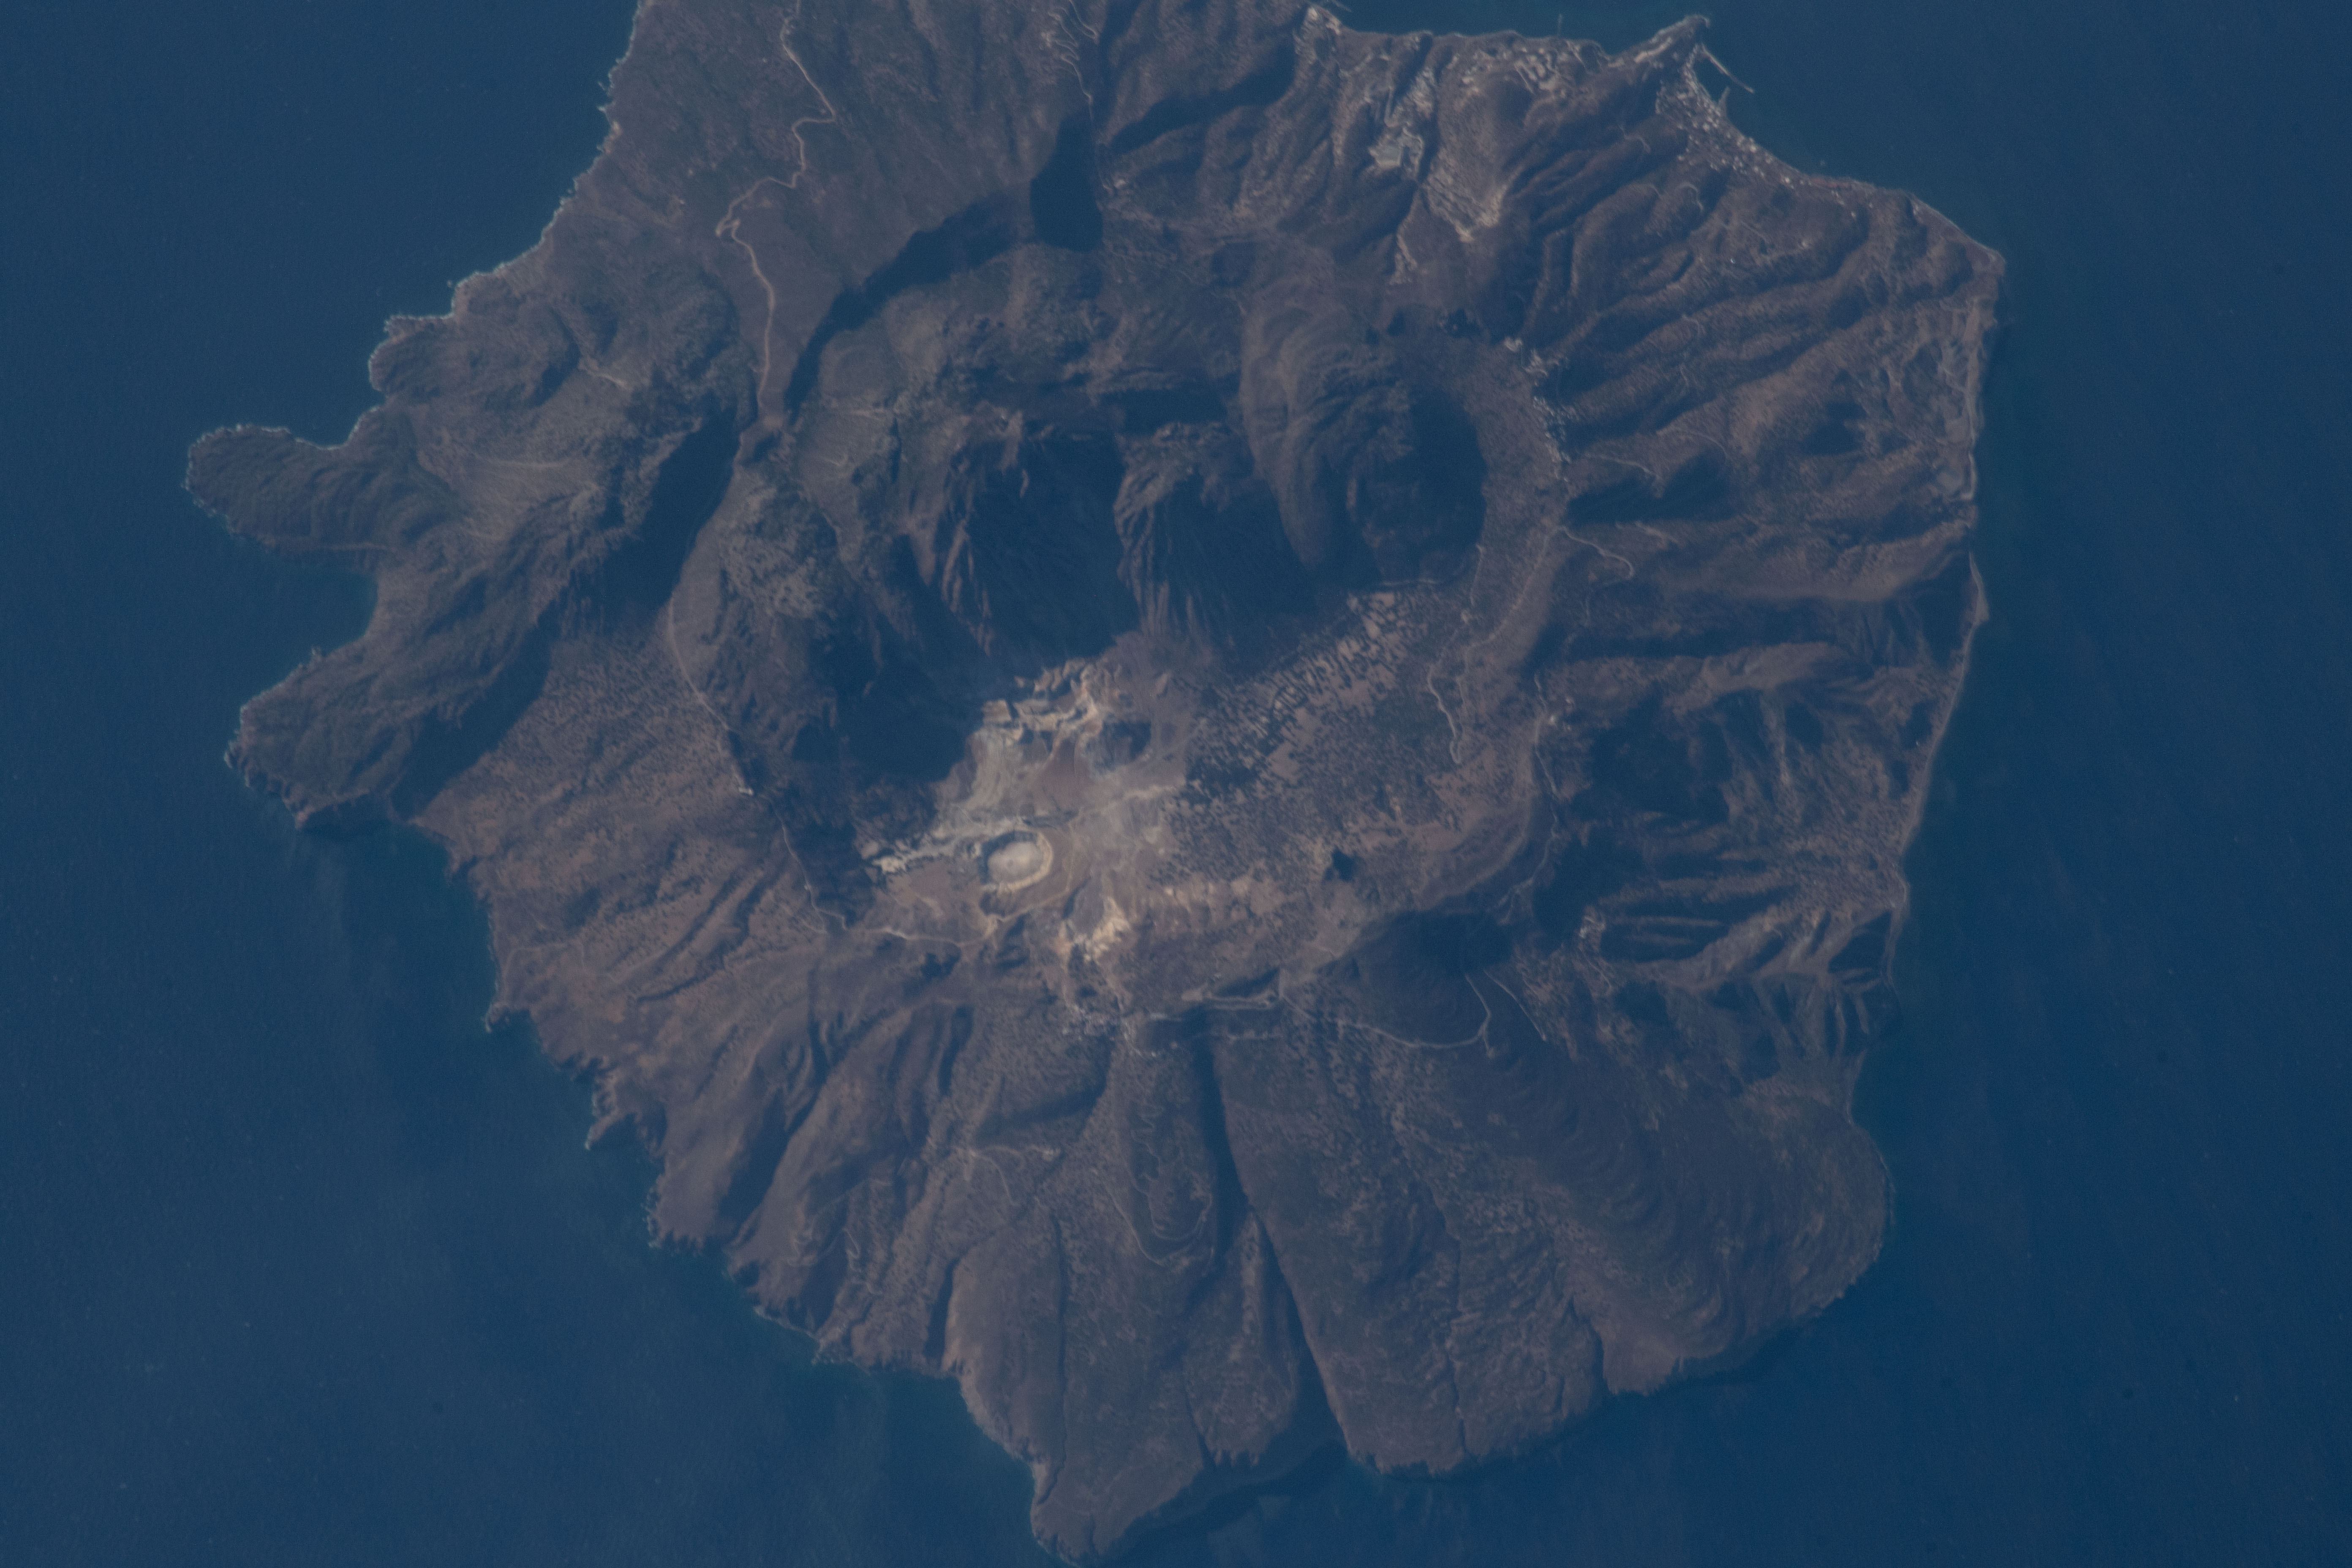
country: GREECE
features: RHODES BASIN, STEFANOS CRATER
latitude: 36.6
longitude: 27.2
